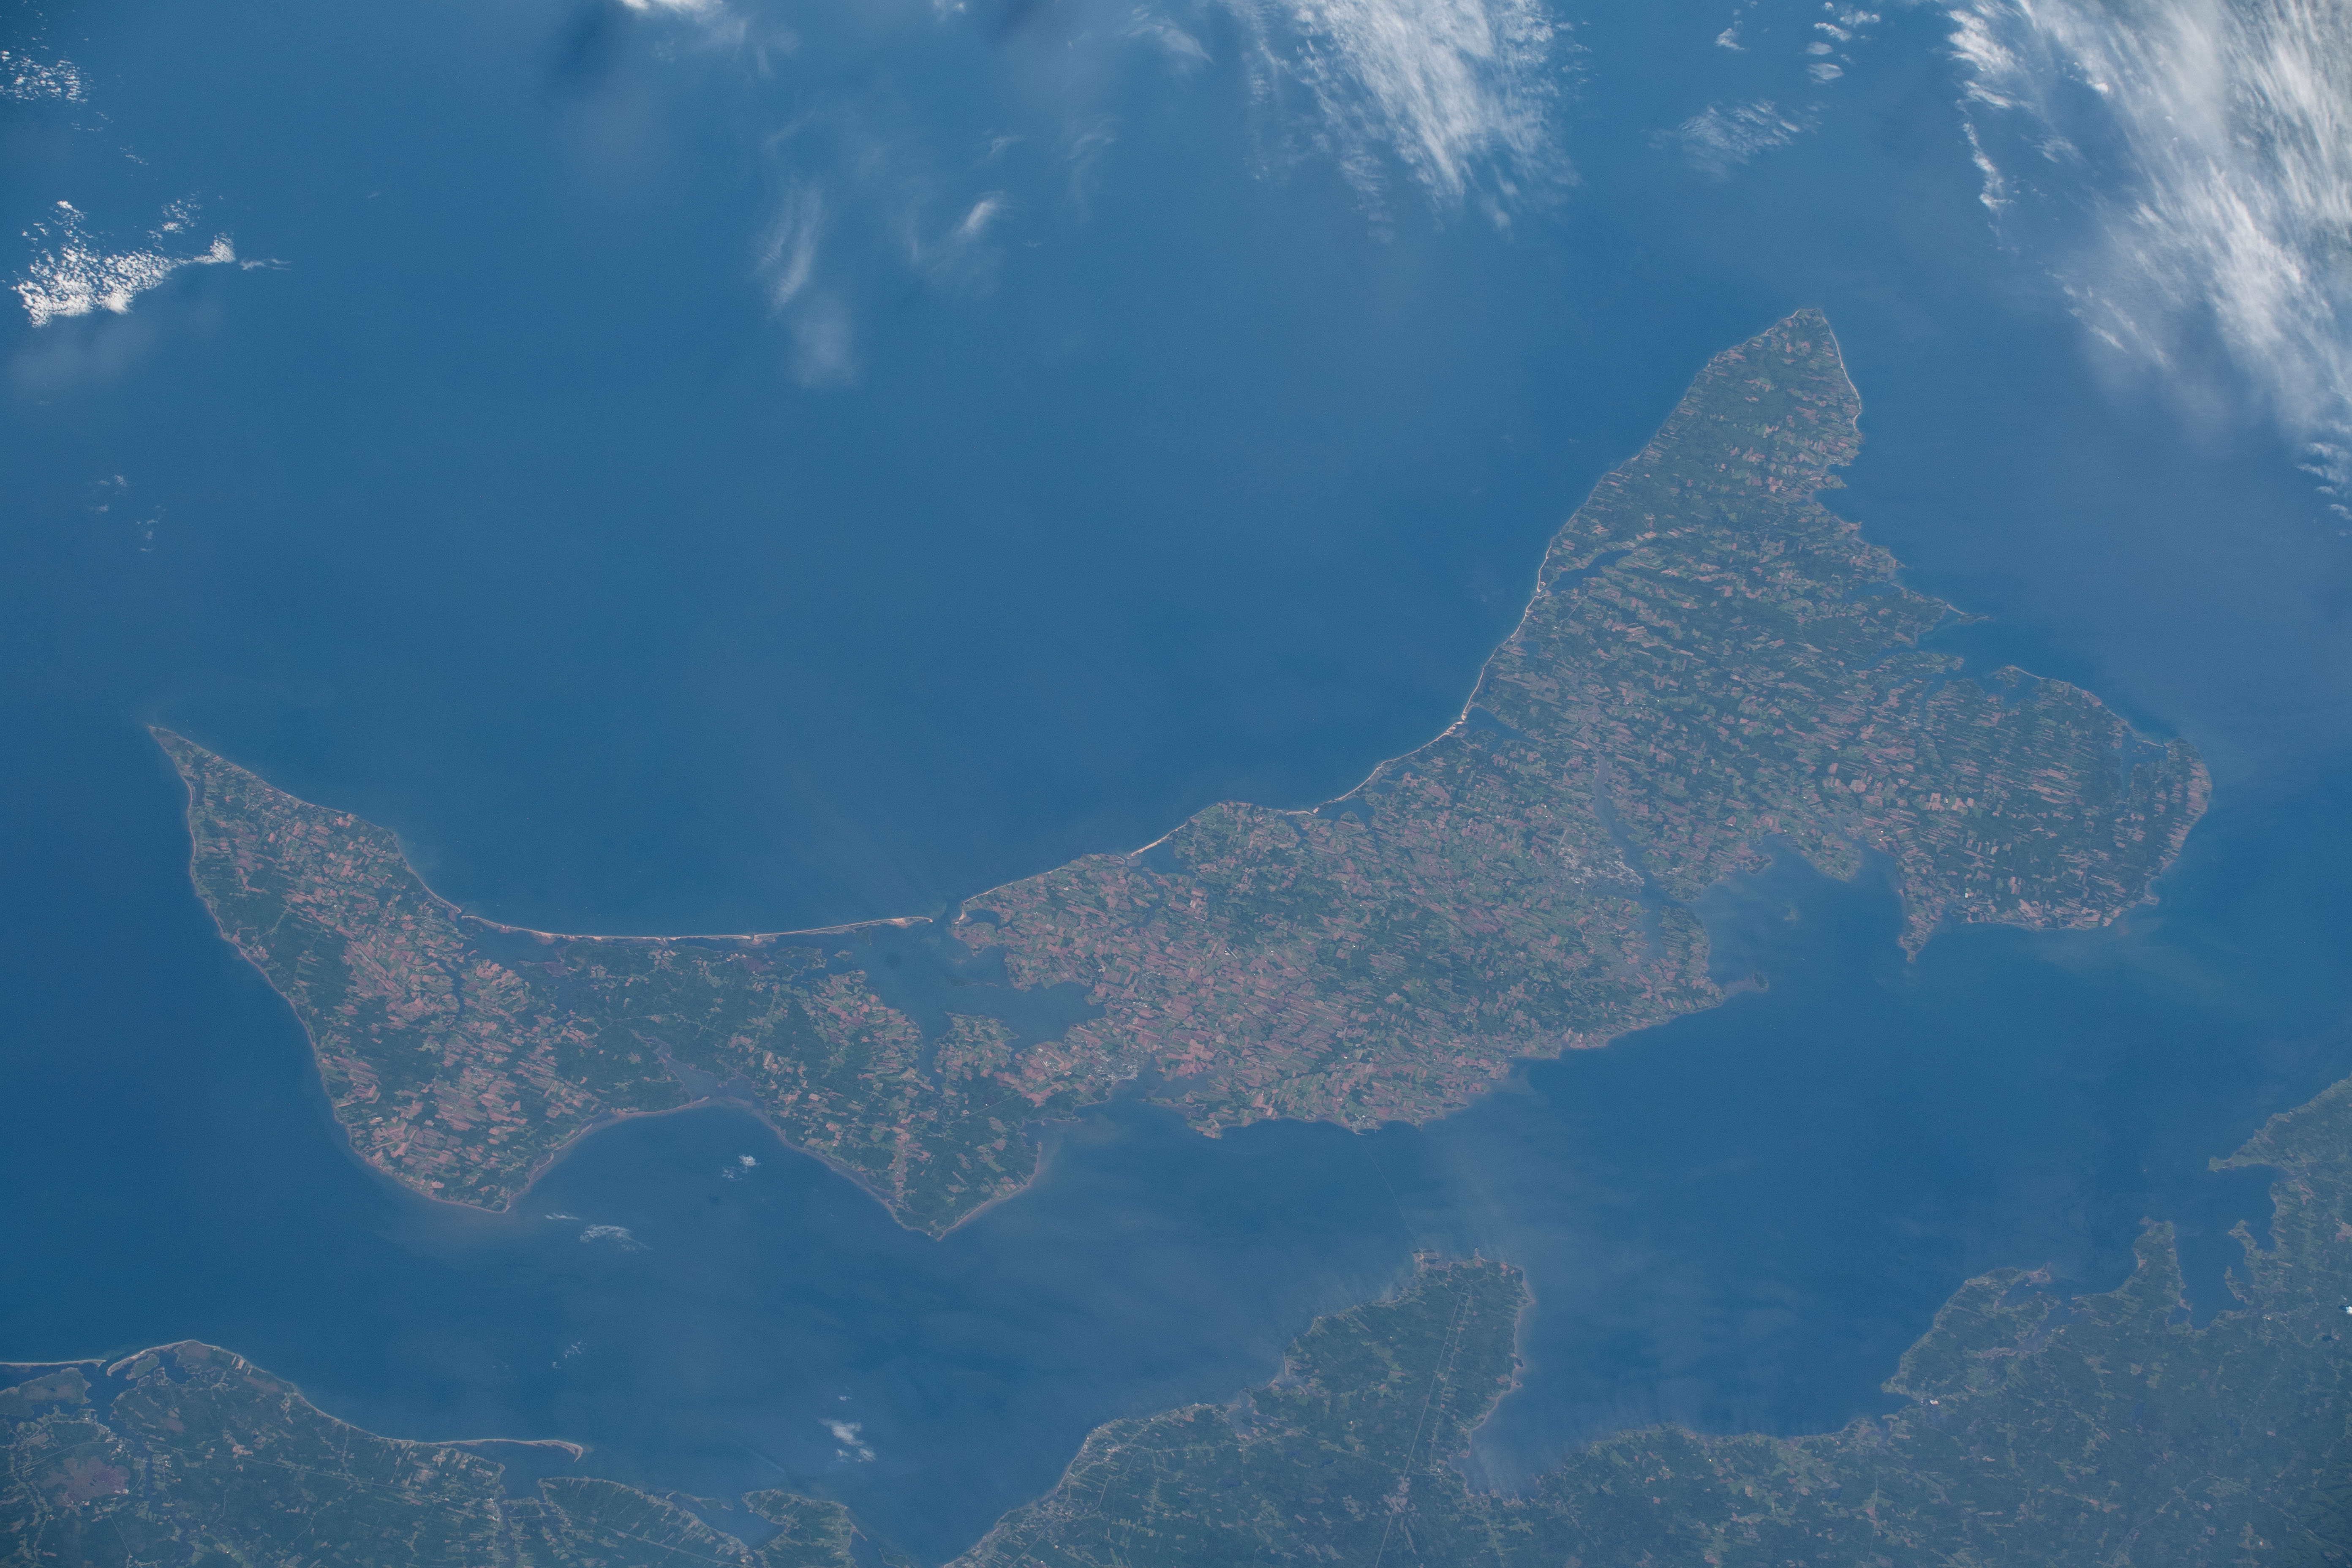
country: CANADA-PEI
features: PRINCE EDWARD ISLAND, GULF OF ST LAWRENCE, CHARLOTTETOWN, SUMMERSIDE AIRPORT
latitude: 46.7
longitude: -63.2
